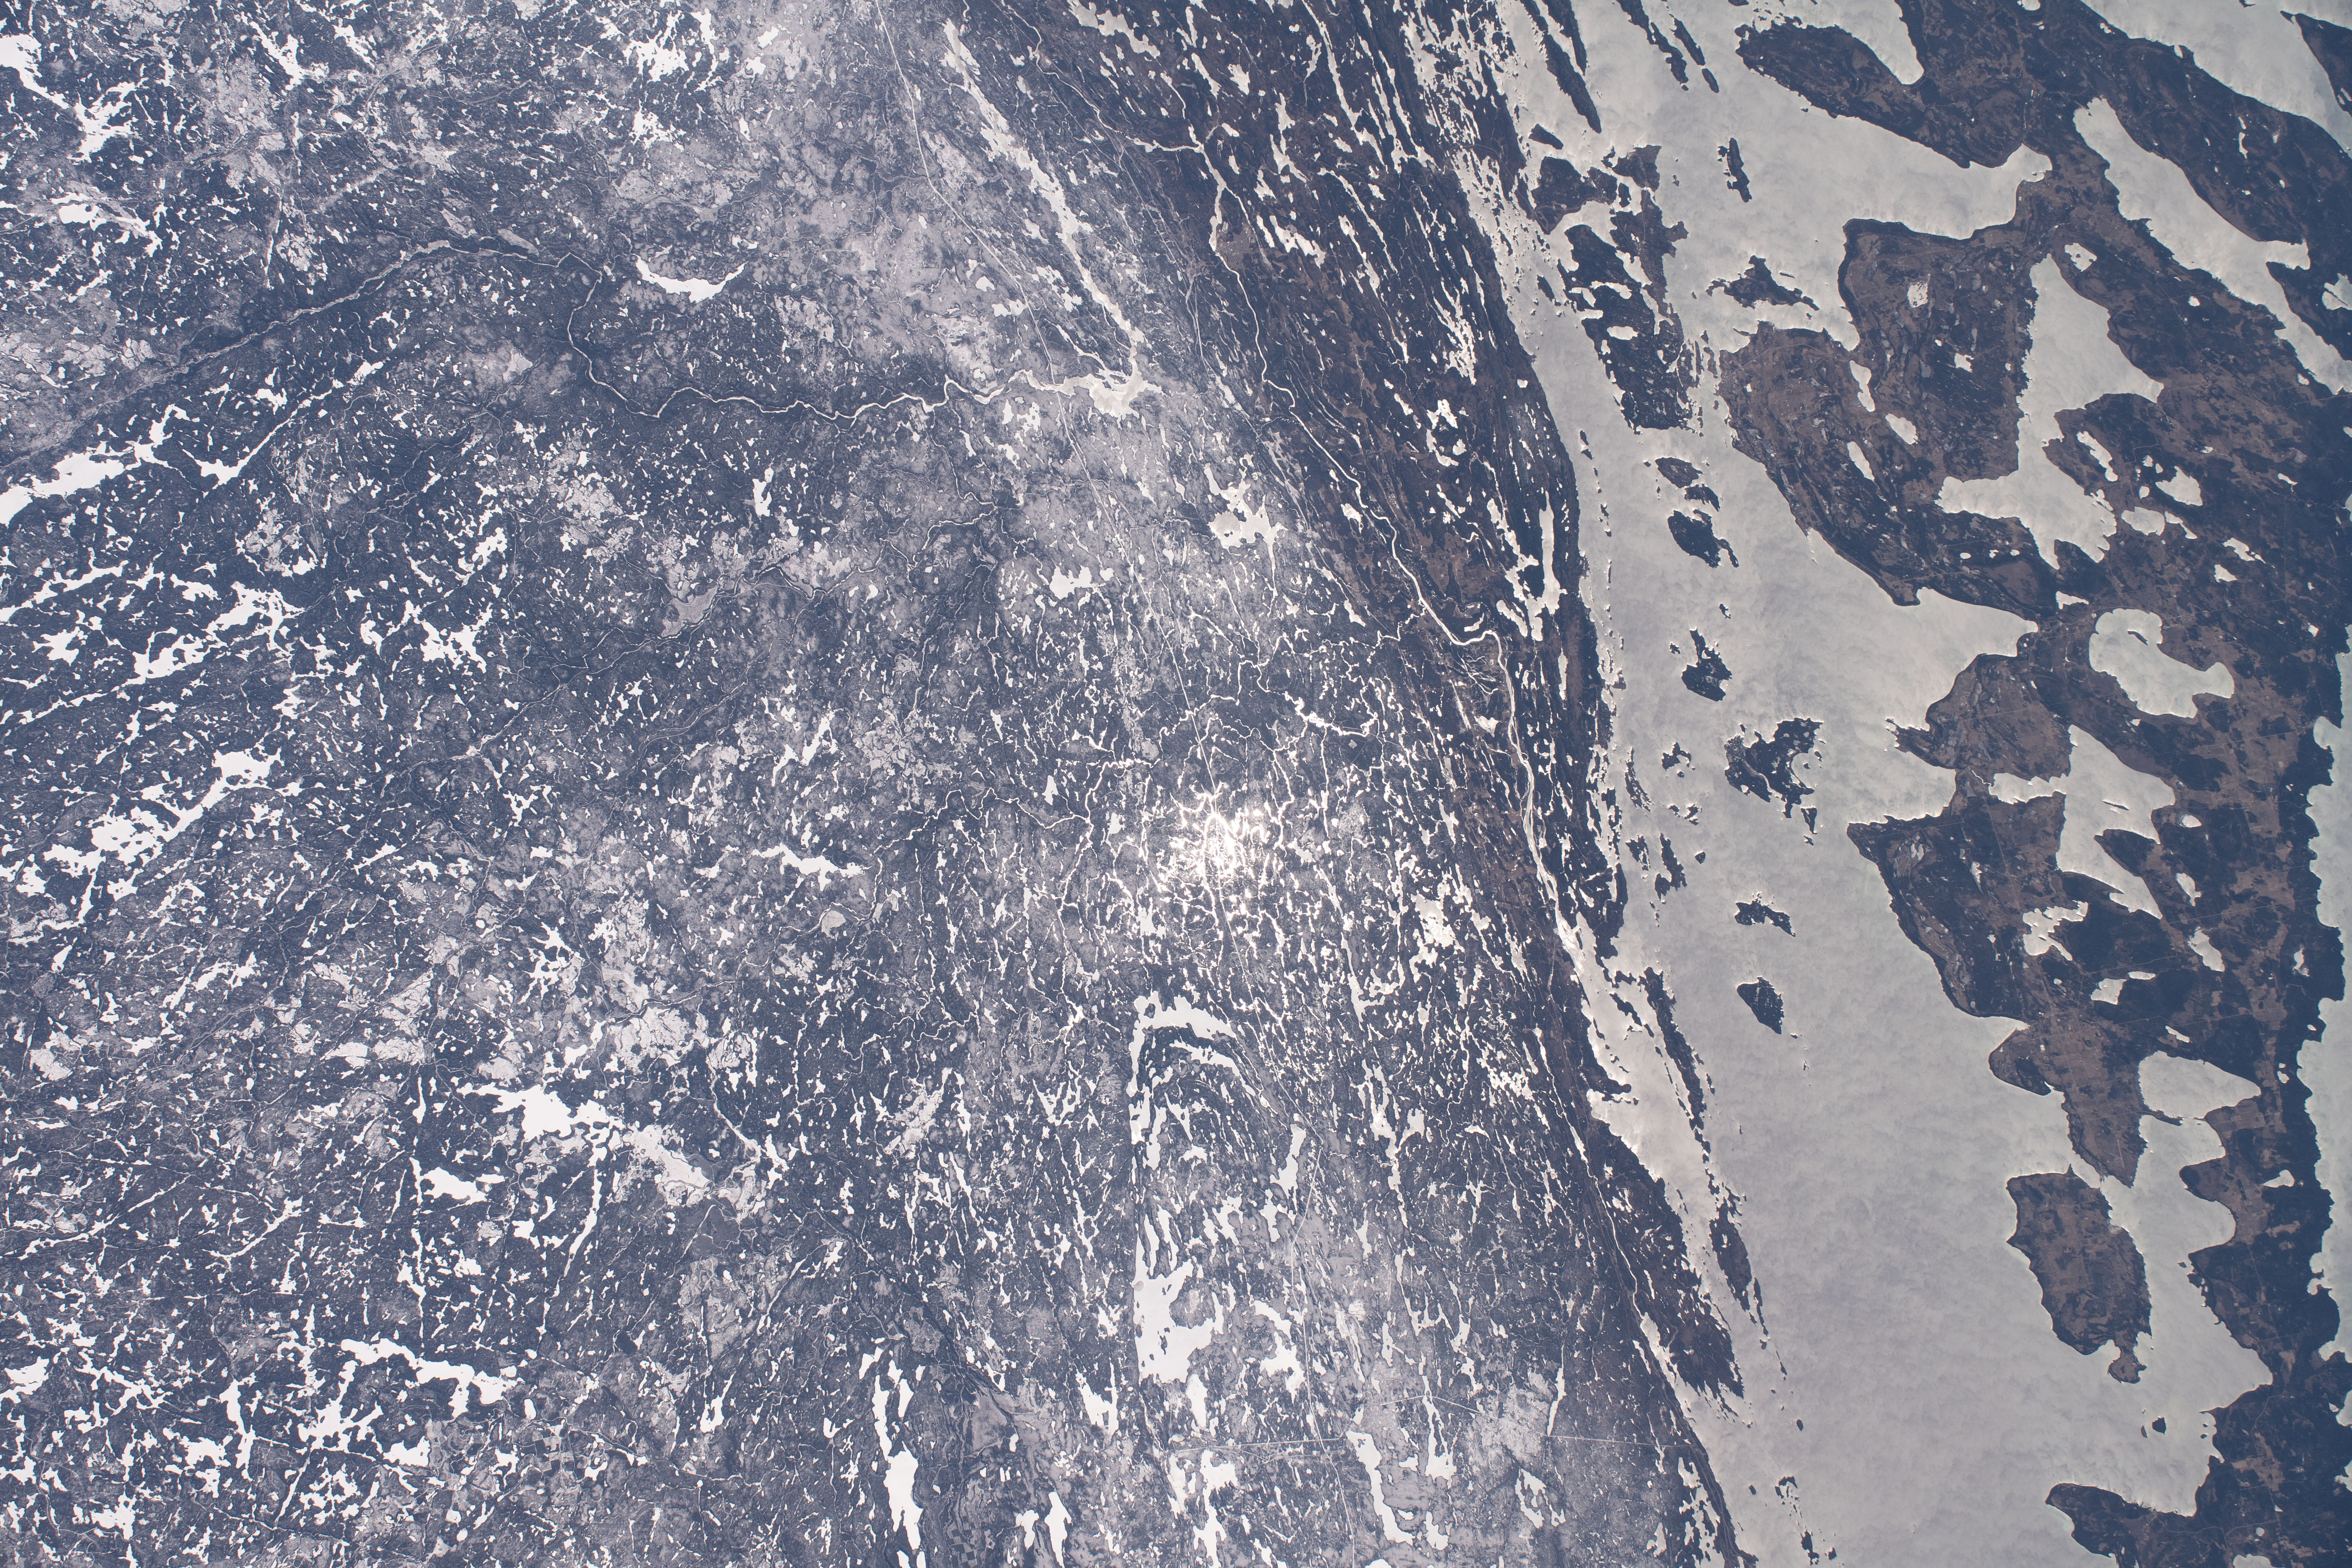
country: CANADA-O
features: ICE, SNOW ONTARIO,MANITOULIN ISLAND,LAKE HURON,SPANISH RIVER
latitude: 46.4
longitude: -82.2
